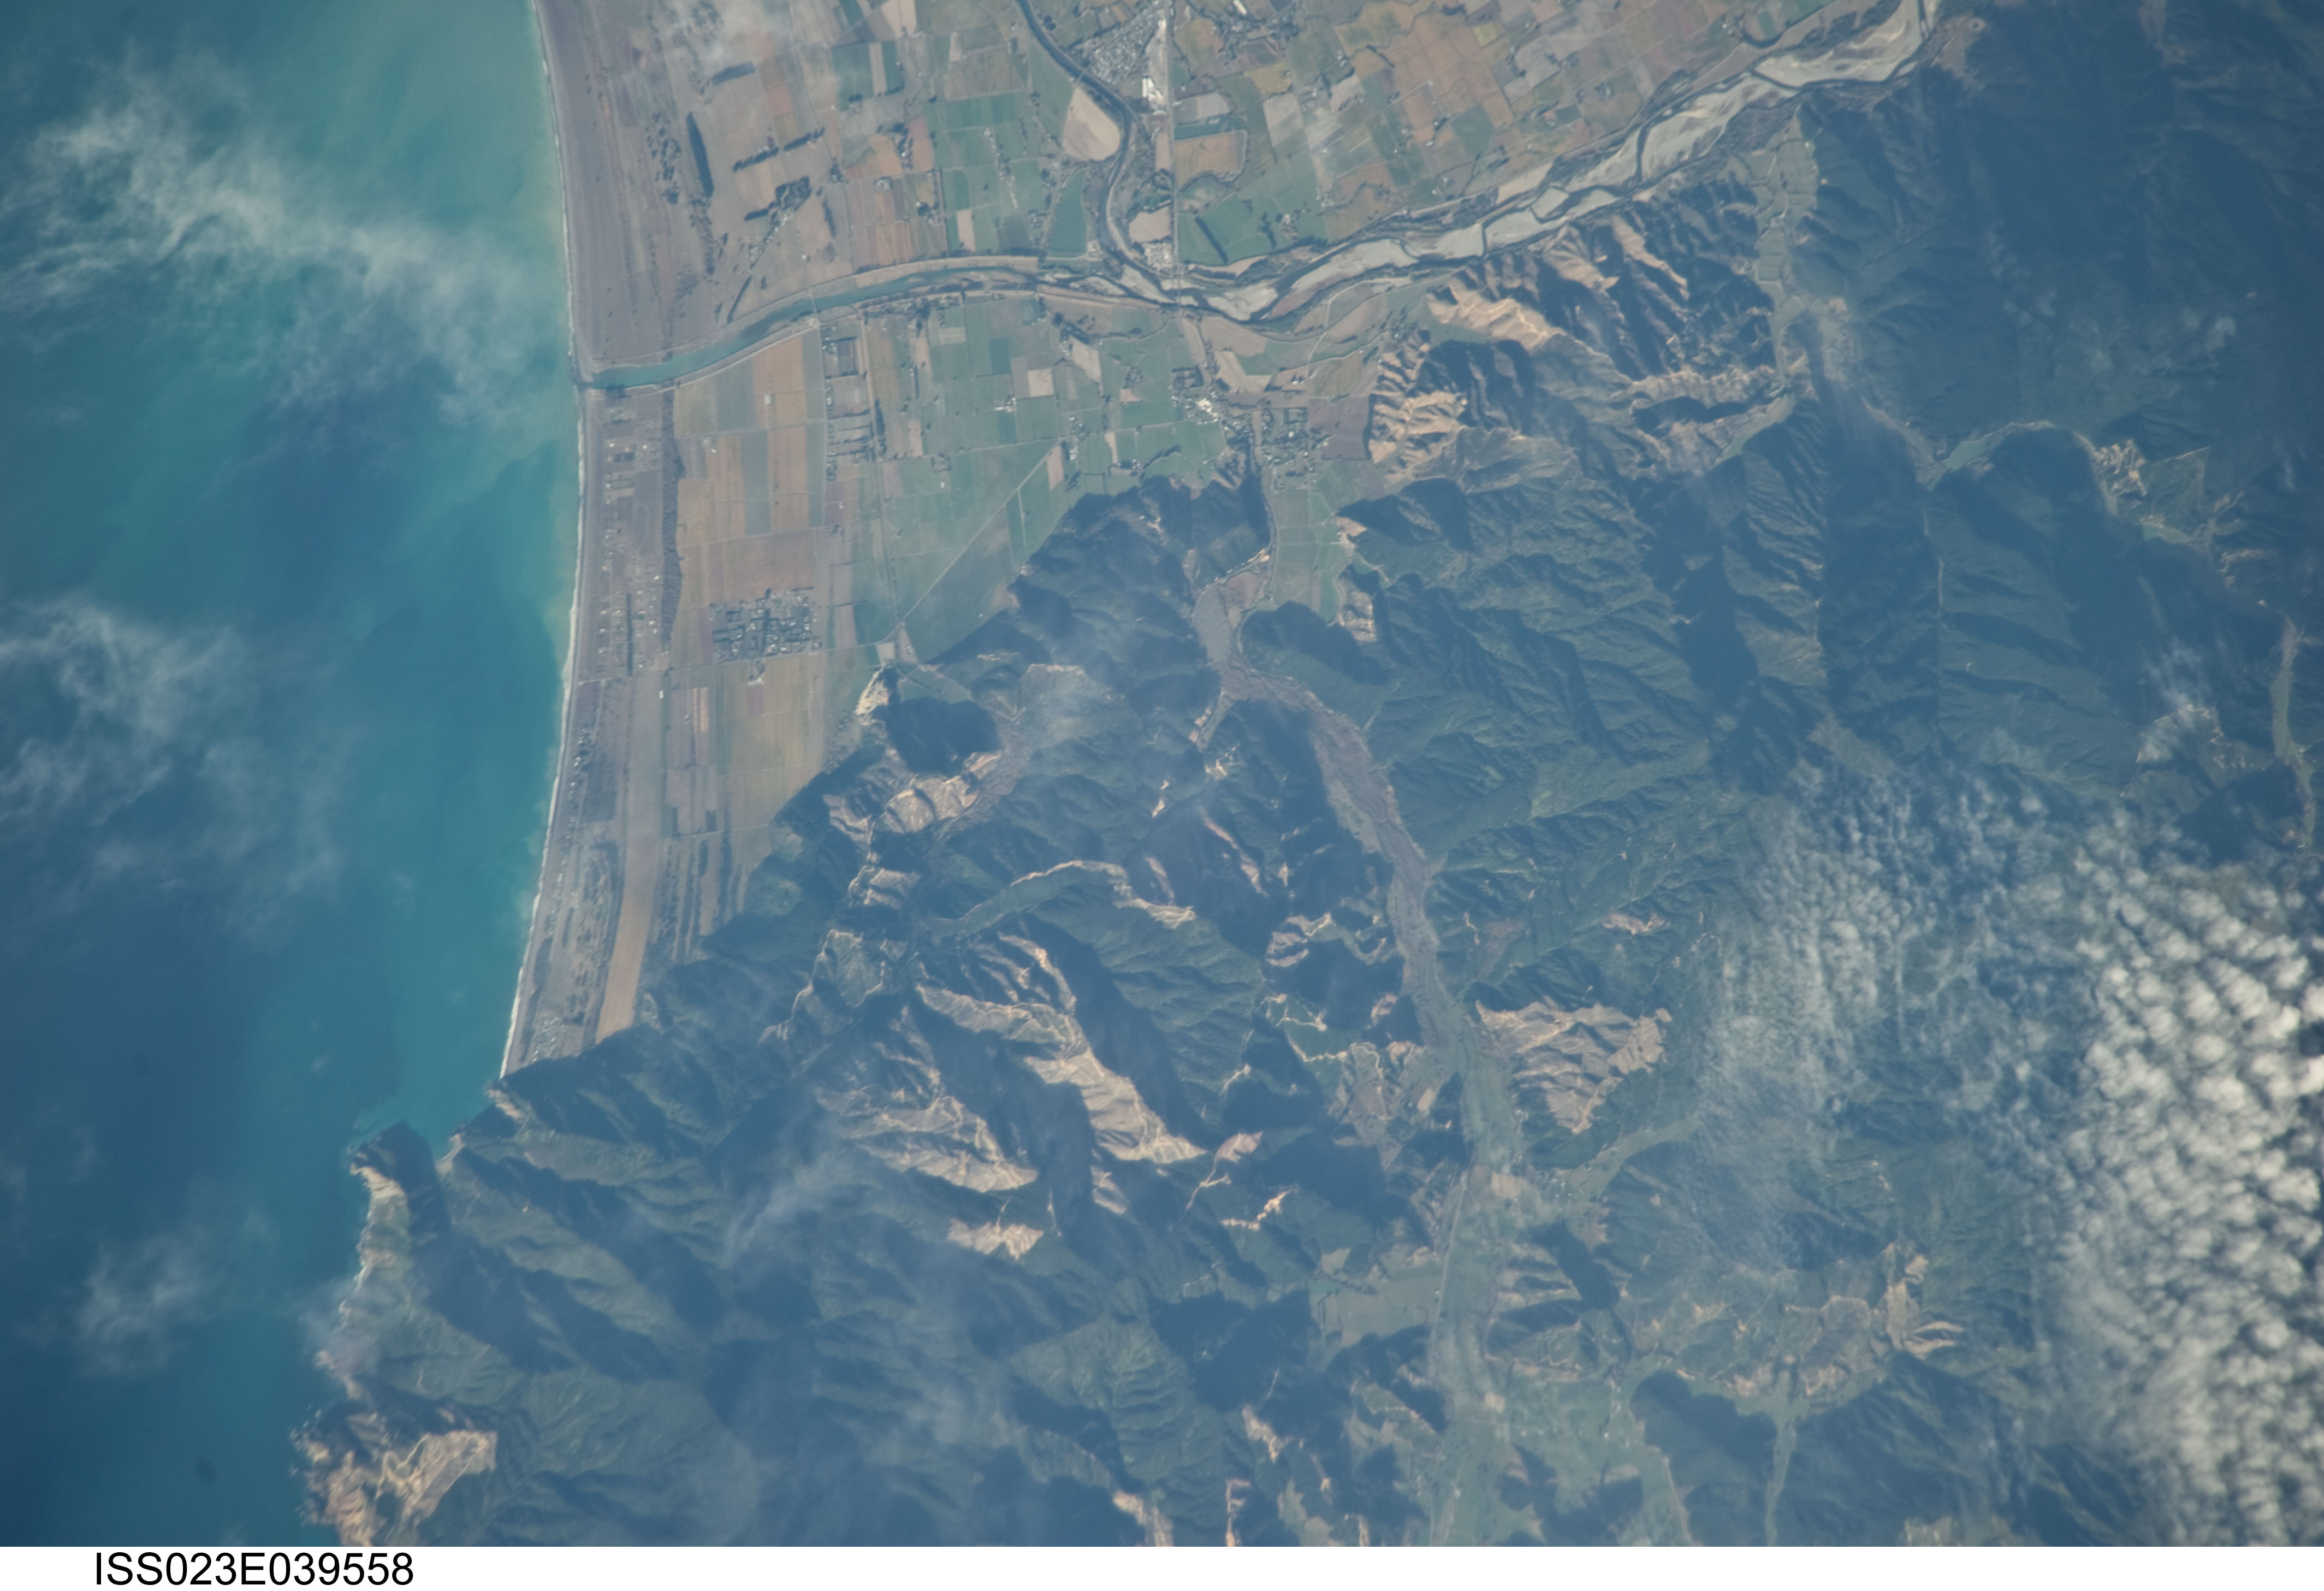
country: NEW ZEALAND-SI
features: BLENHEIM, WAIRAU R., ROBERTSON RA., AGR.
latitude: -41.4
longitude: 174.0
